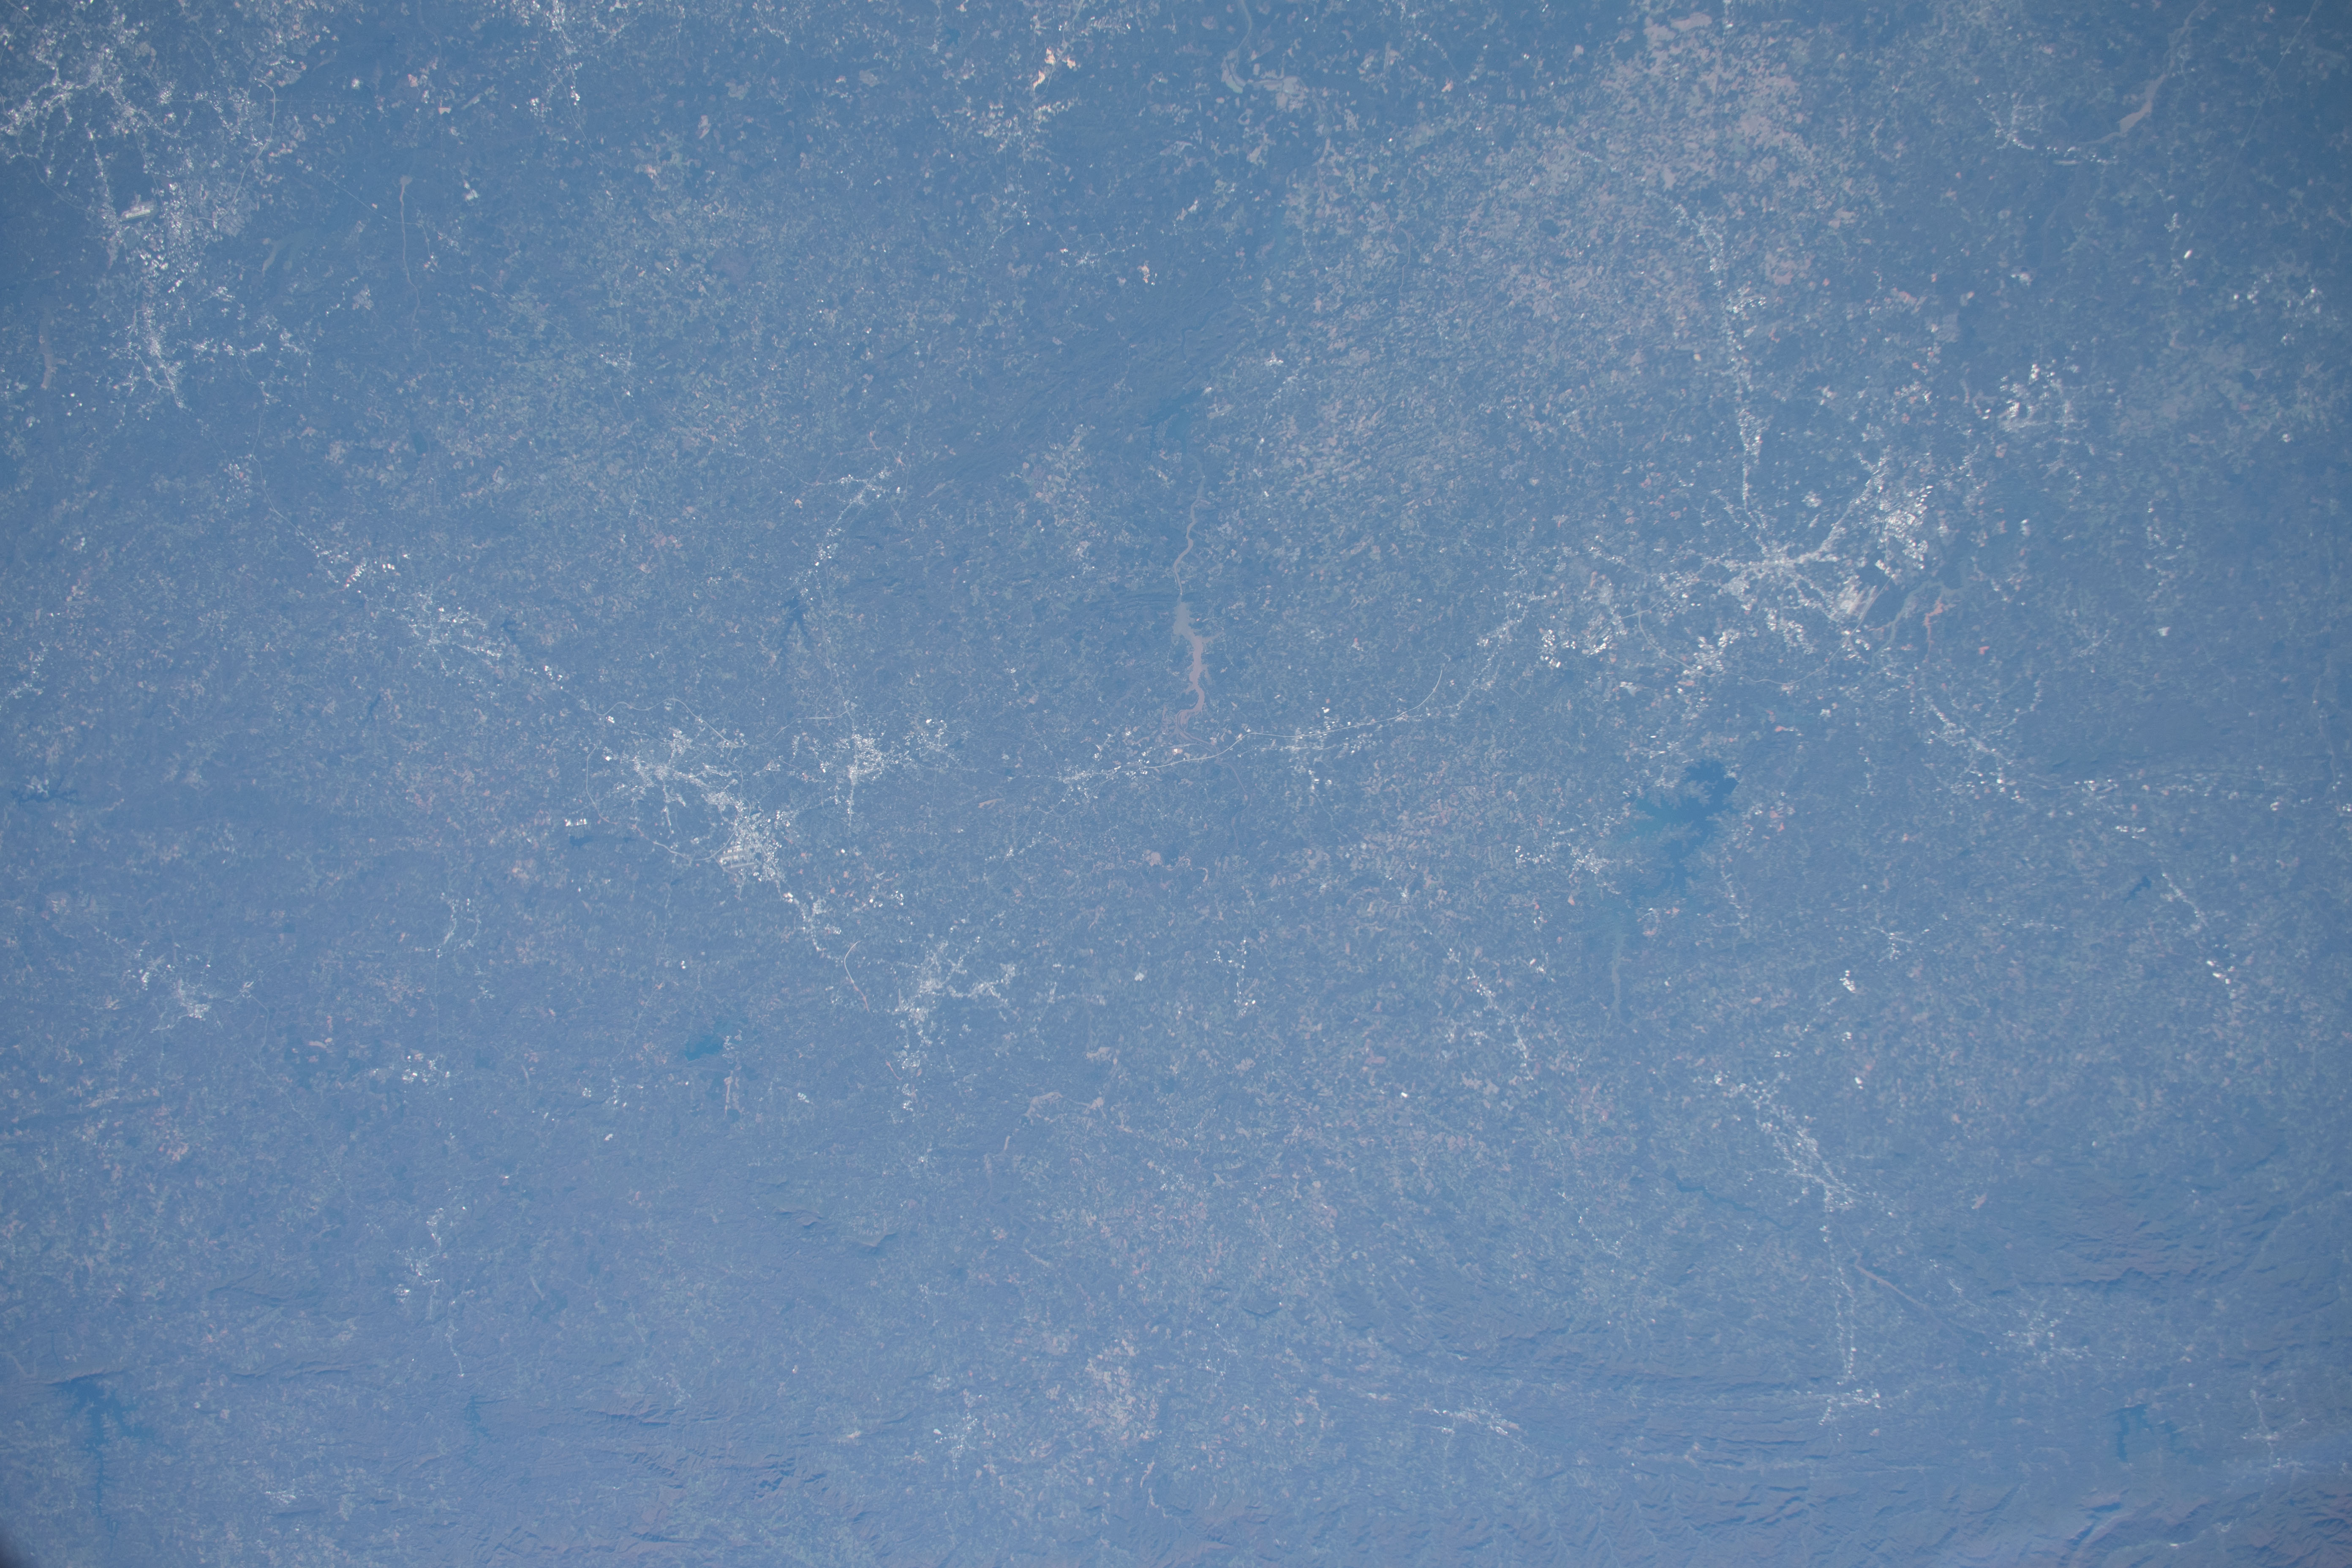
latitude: 35.5
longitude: -80.5
